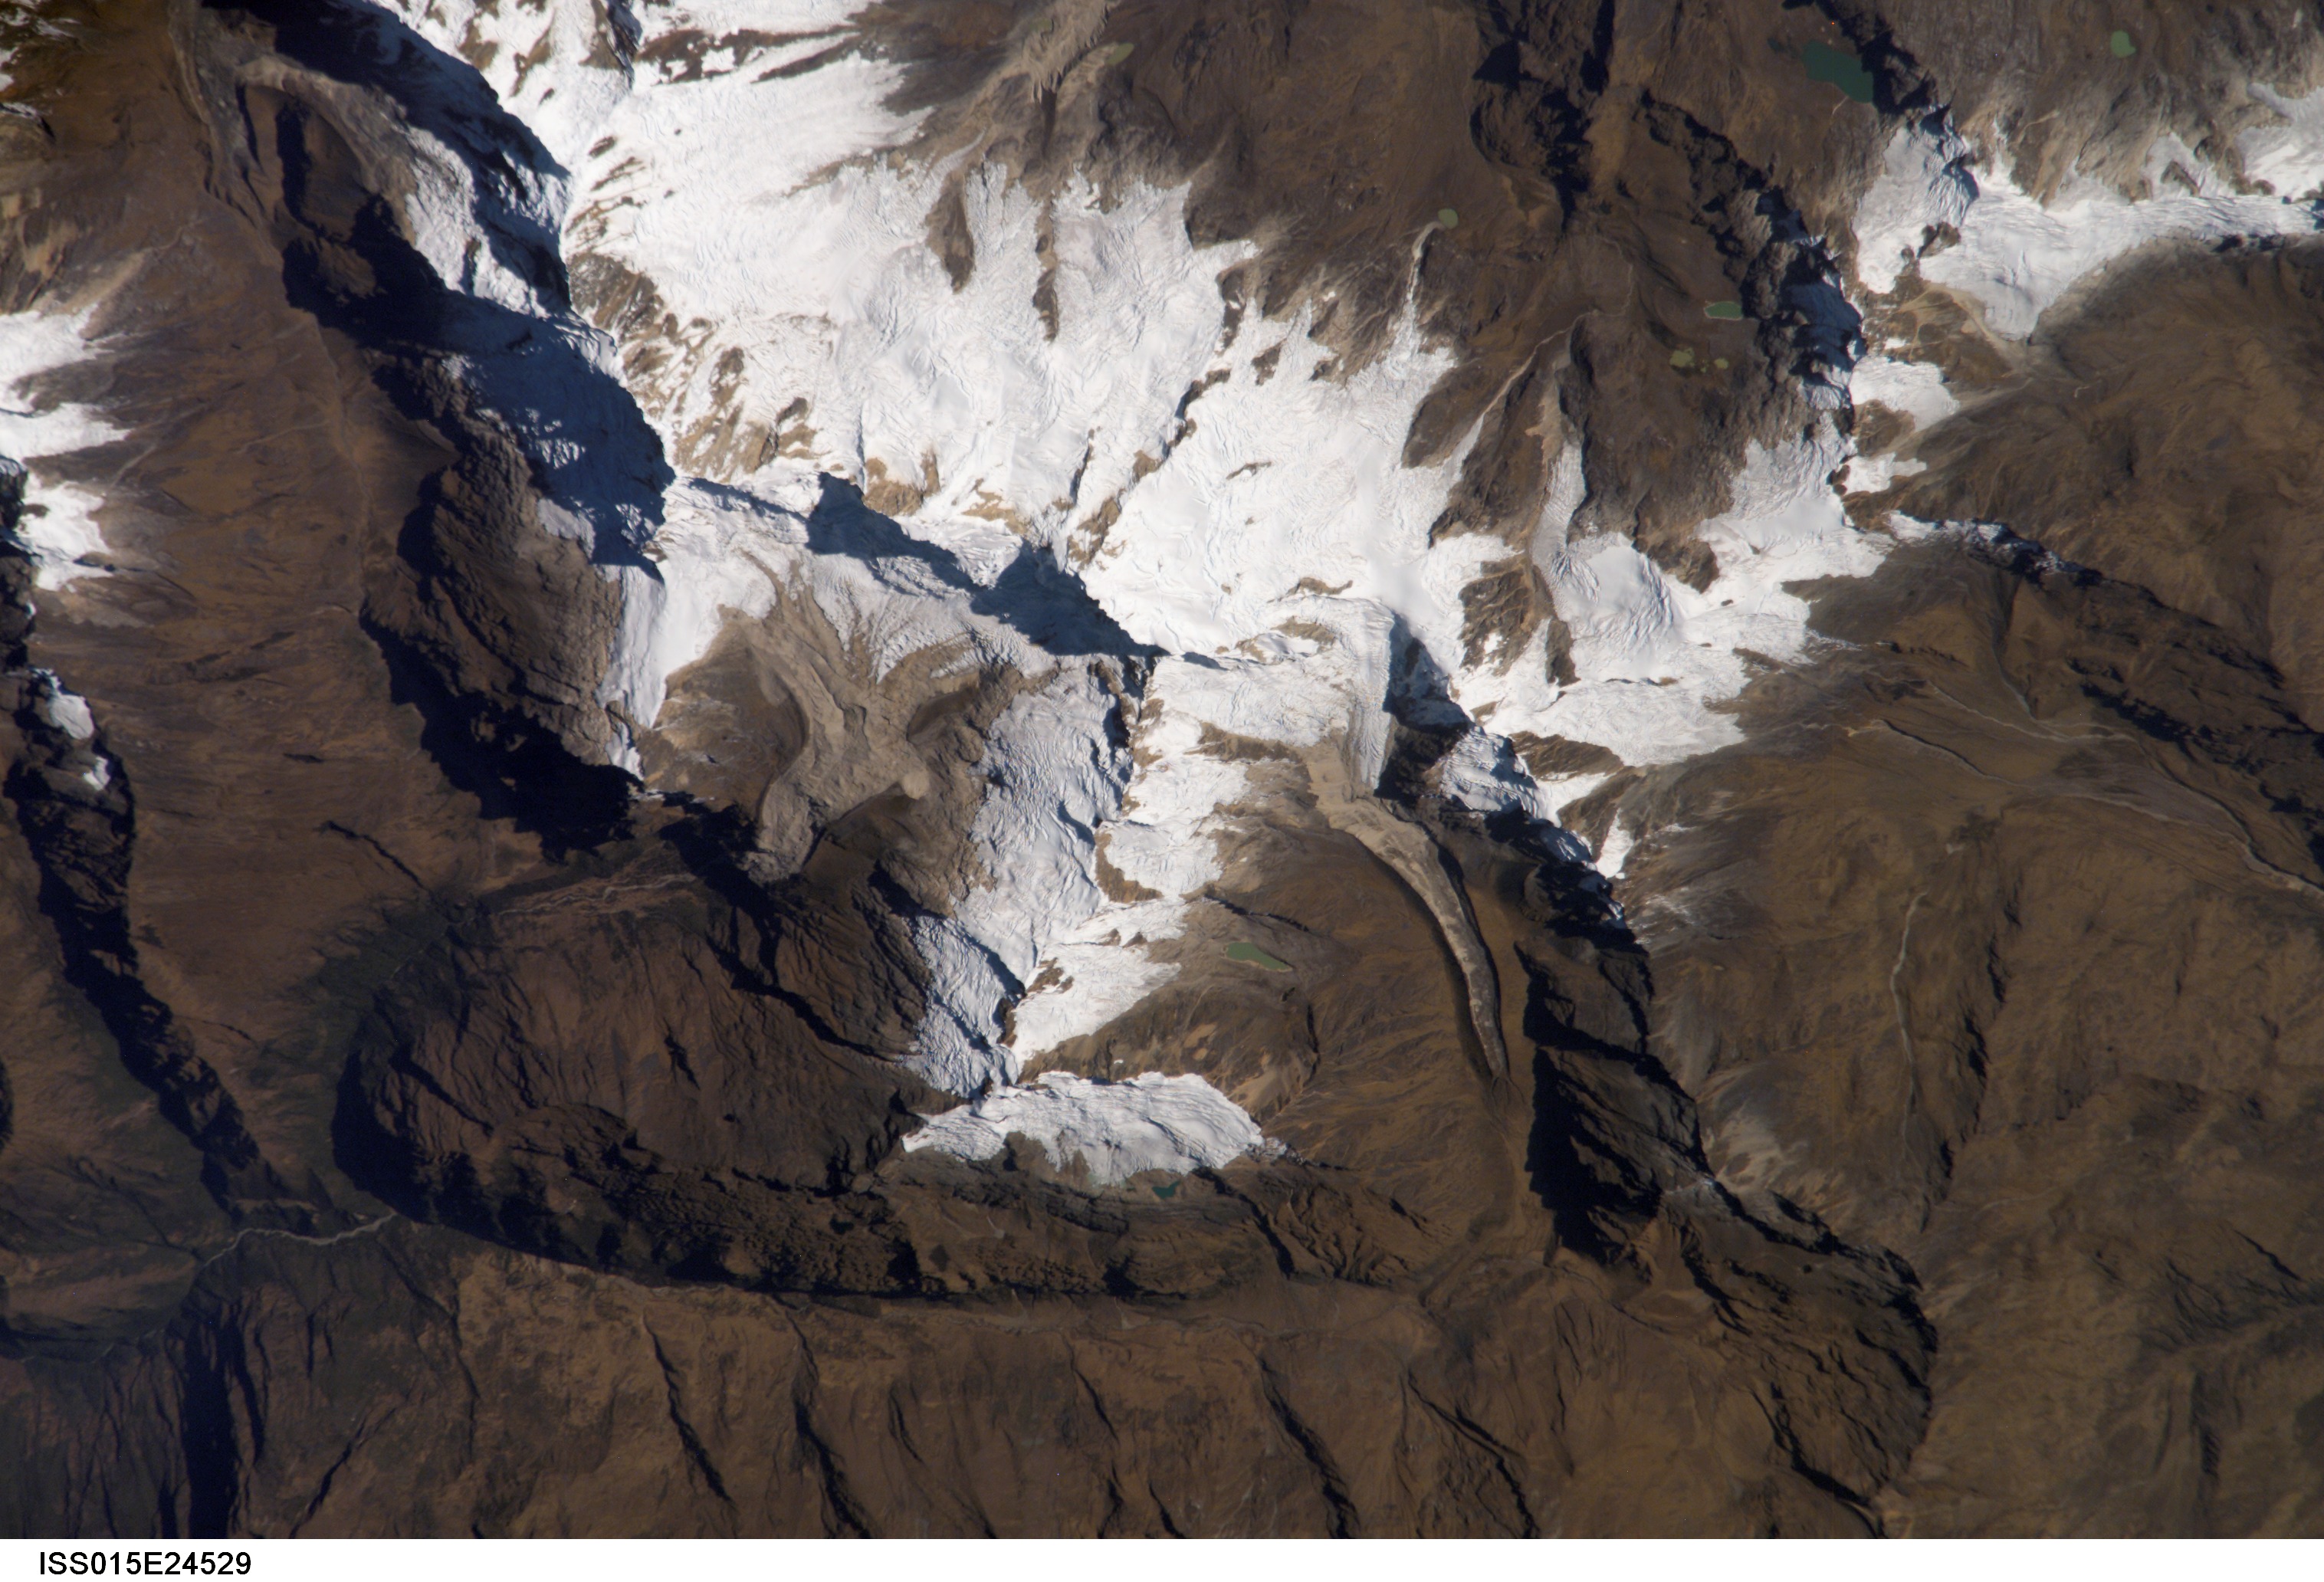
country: PERU
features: CORDILLERA VILCABAMBA, GL., L.
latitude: -13.3
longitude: -72.8
